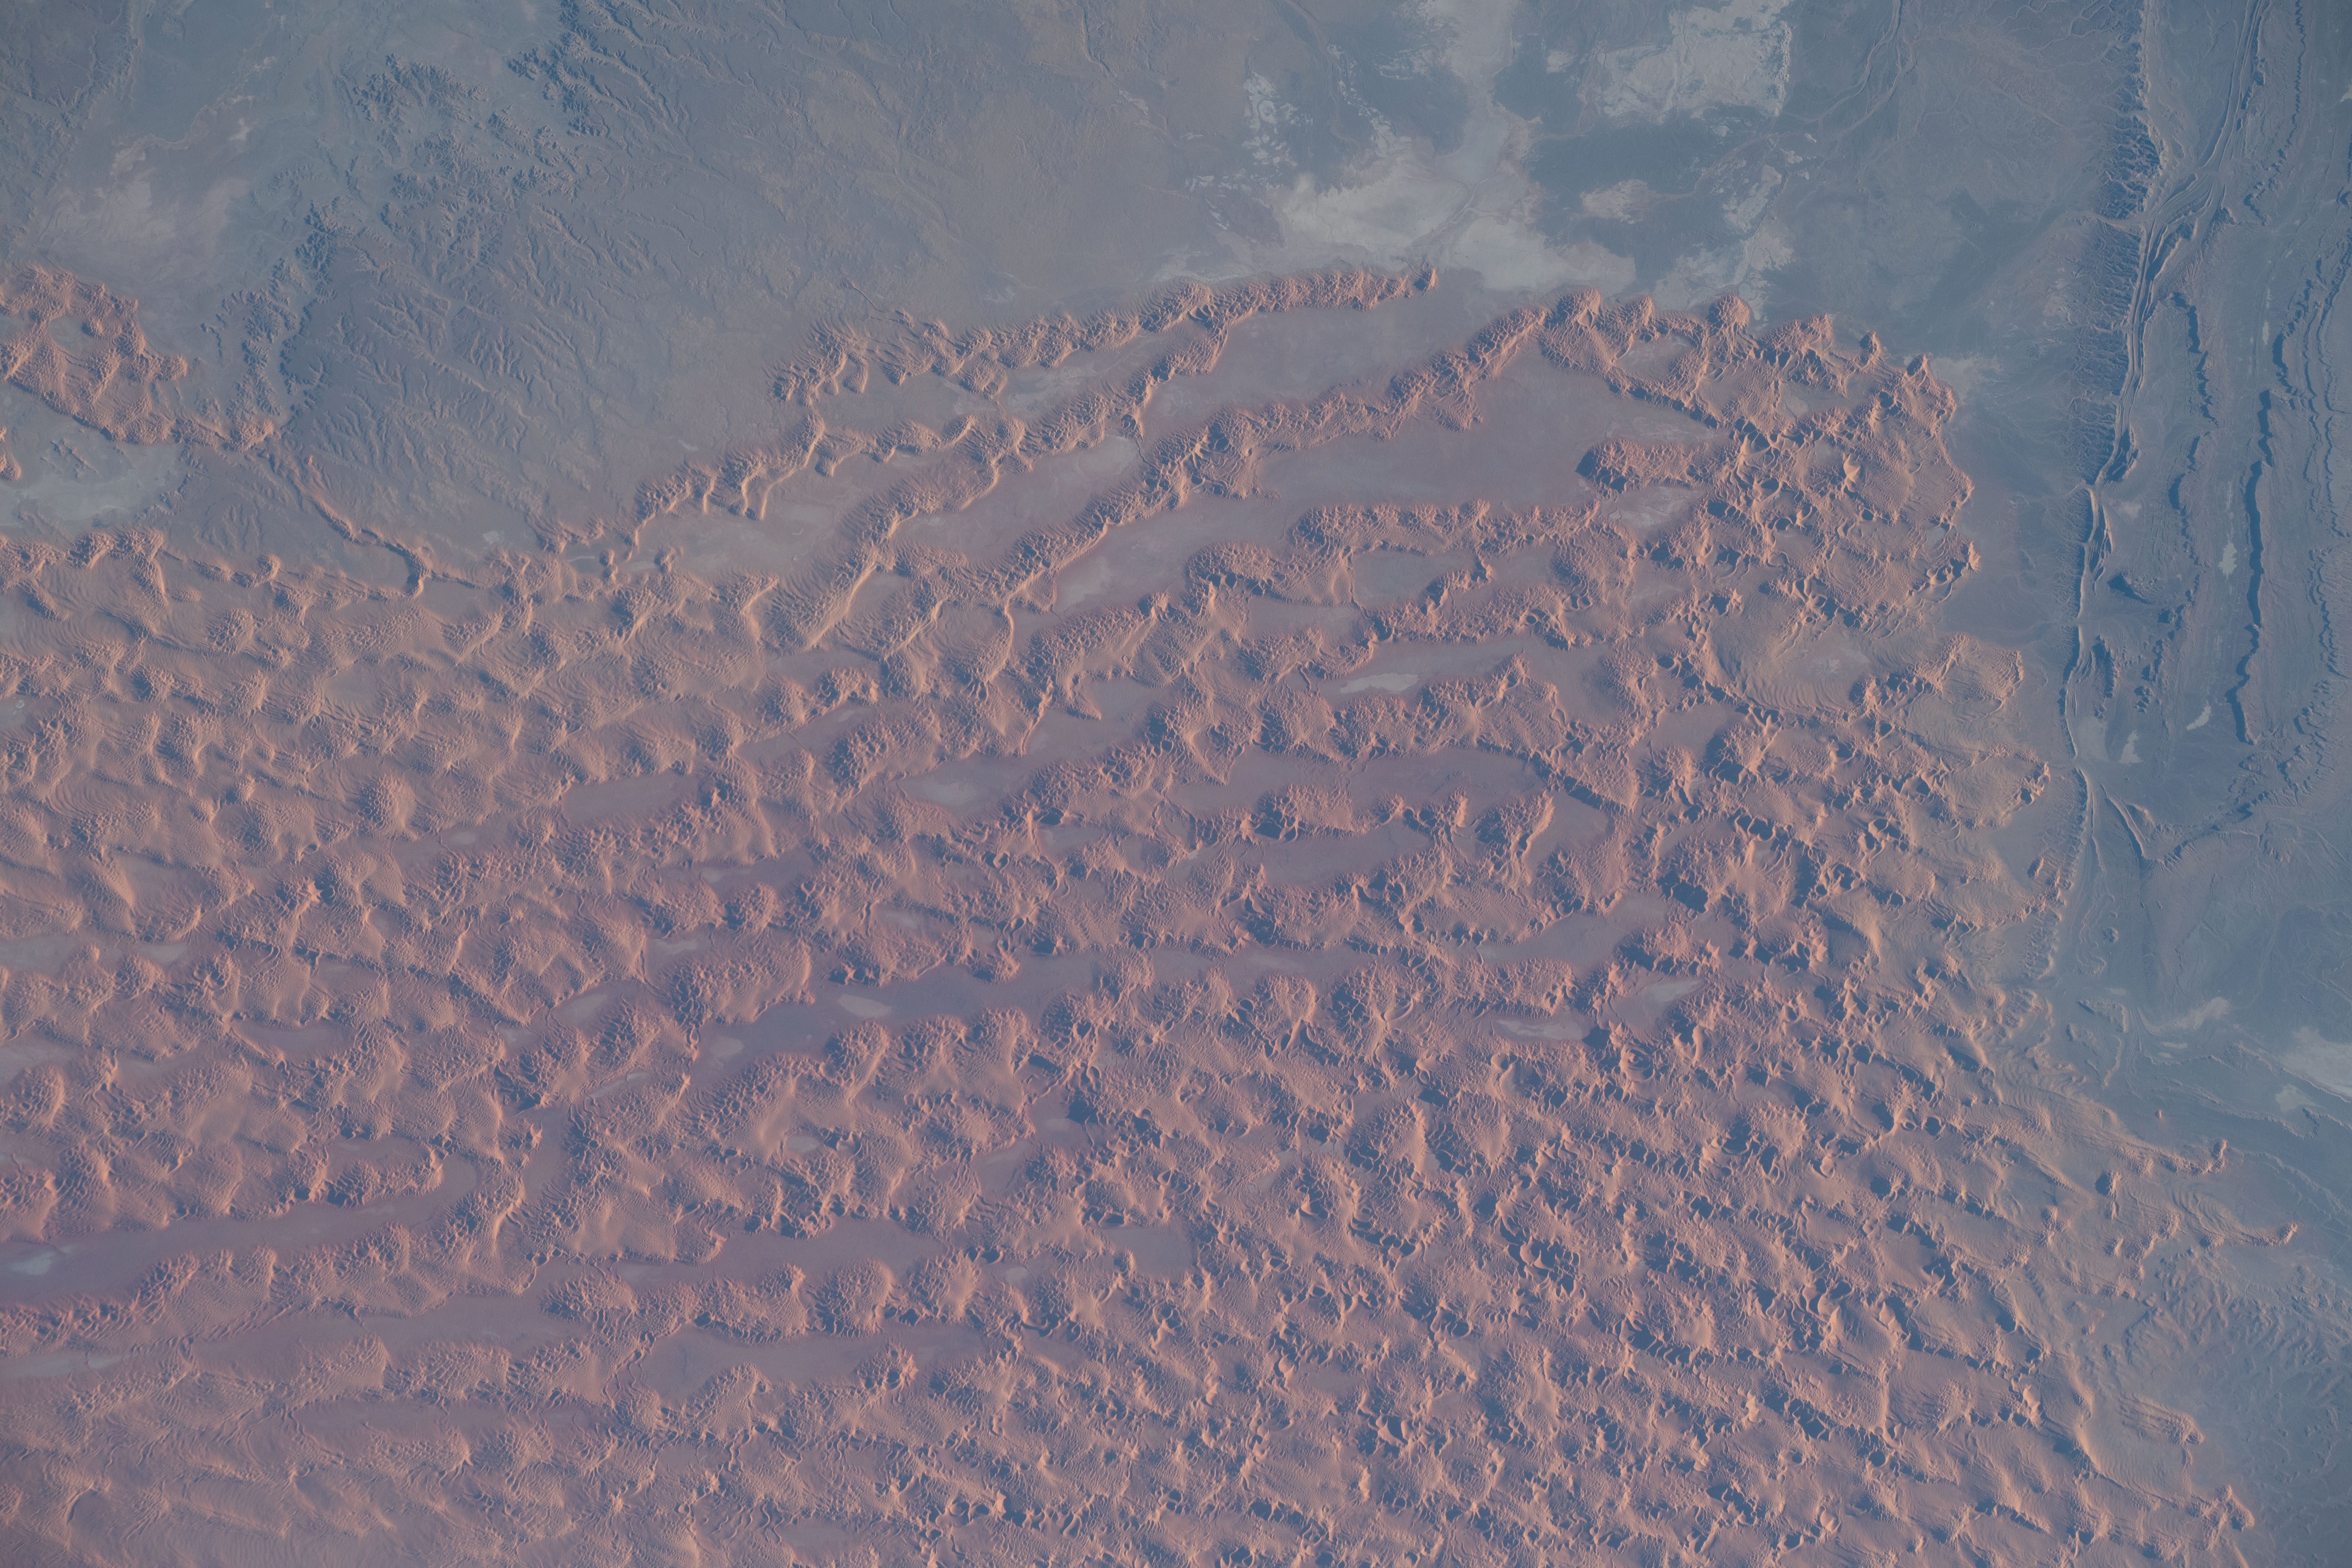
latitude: 27.4
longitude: 10.2
